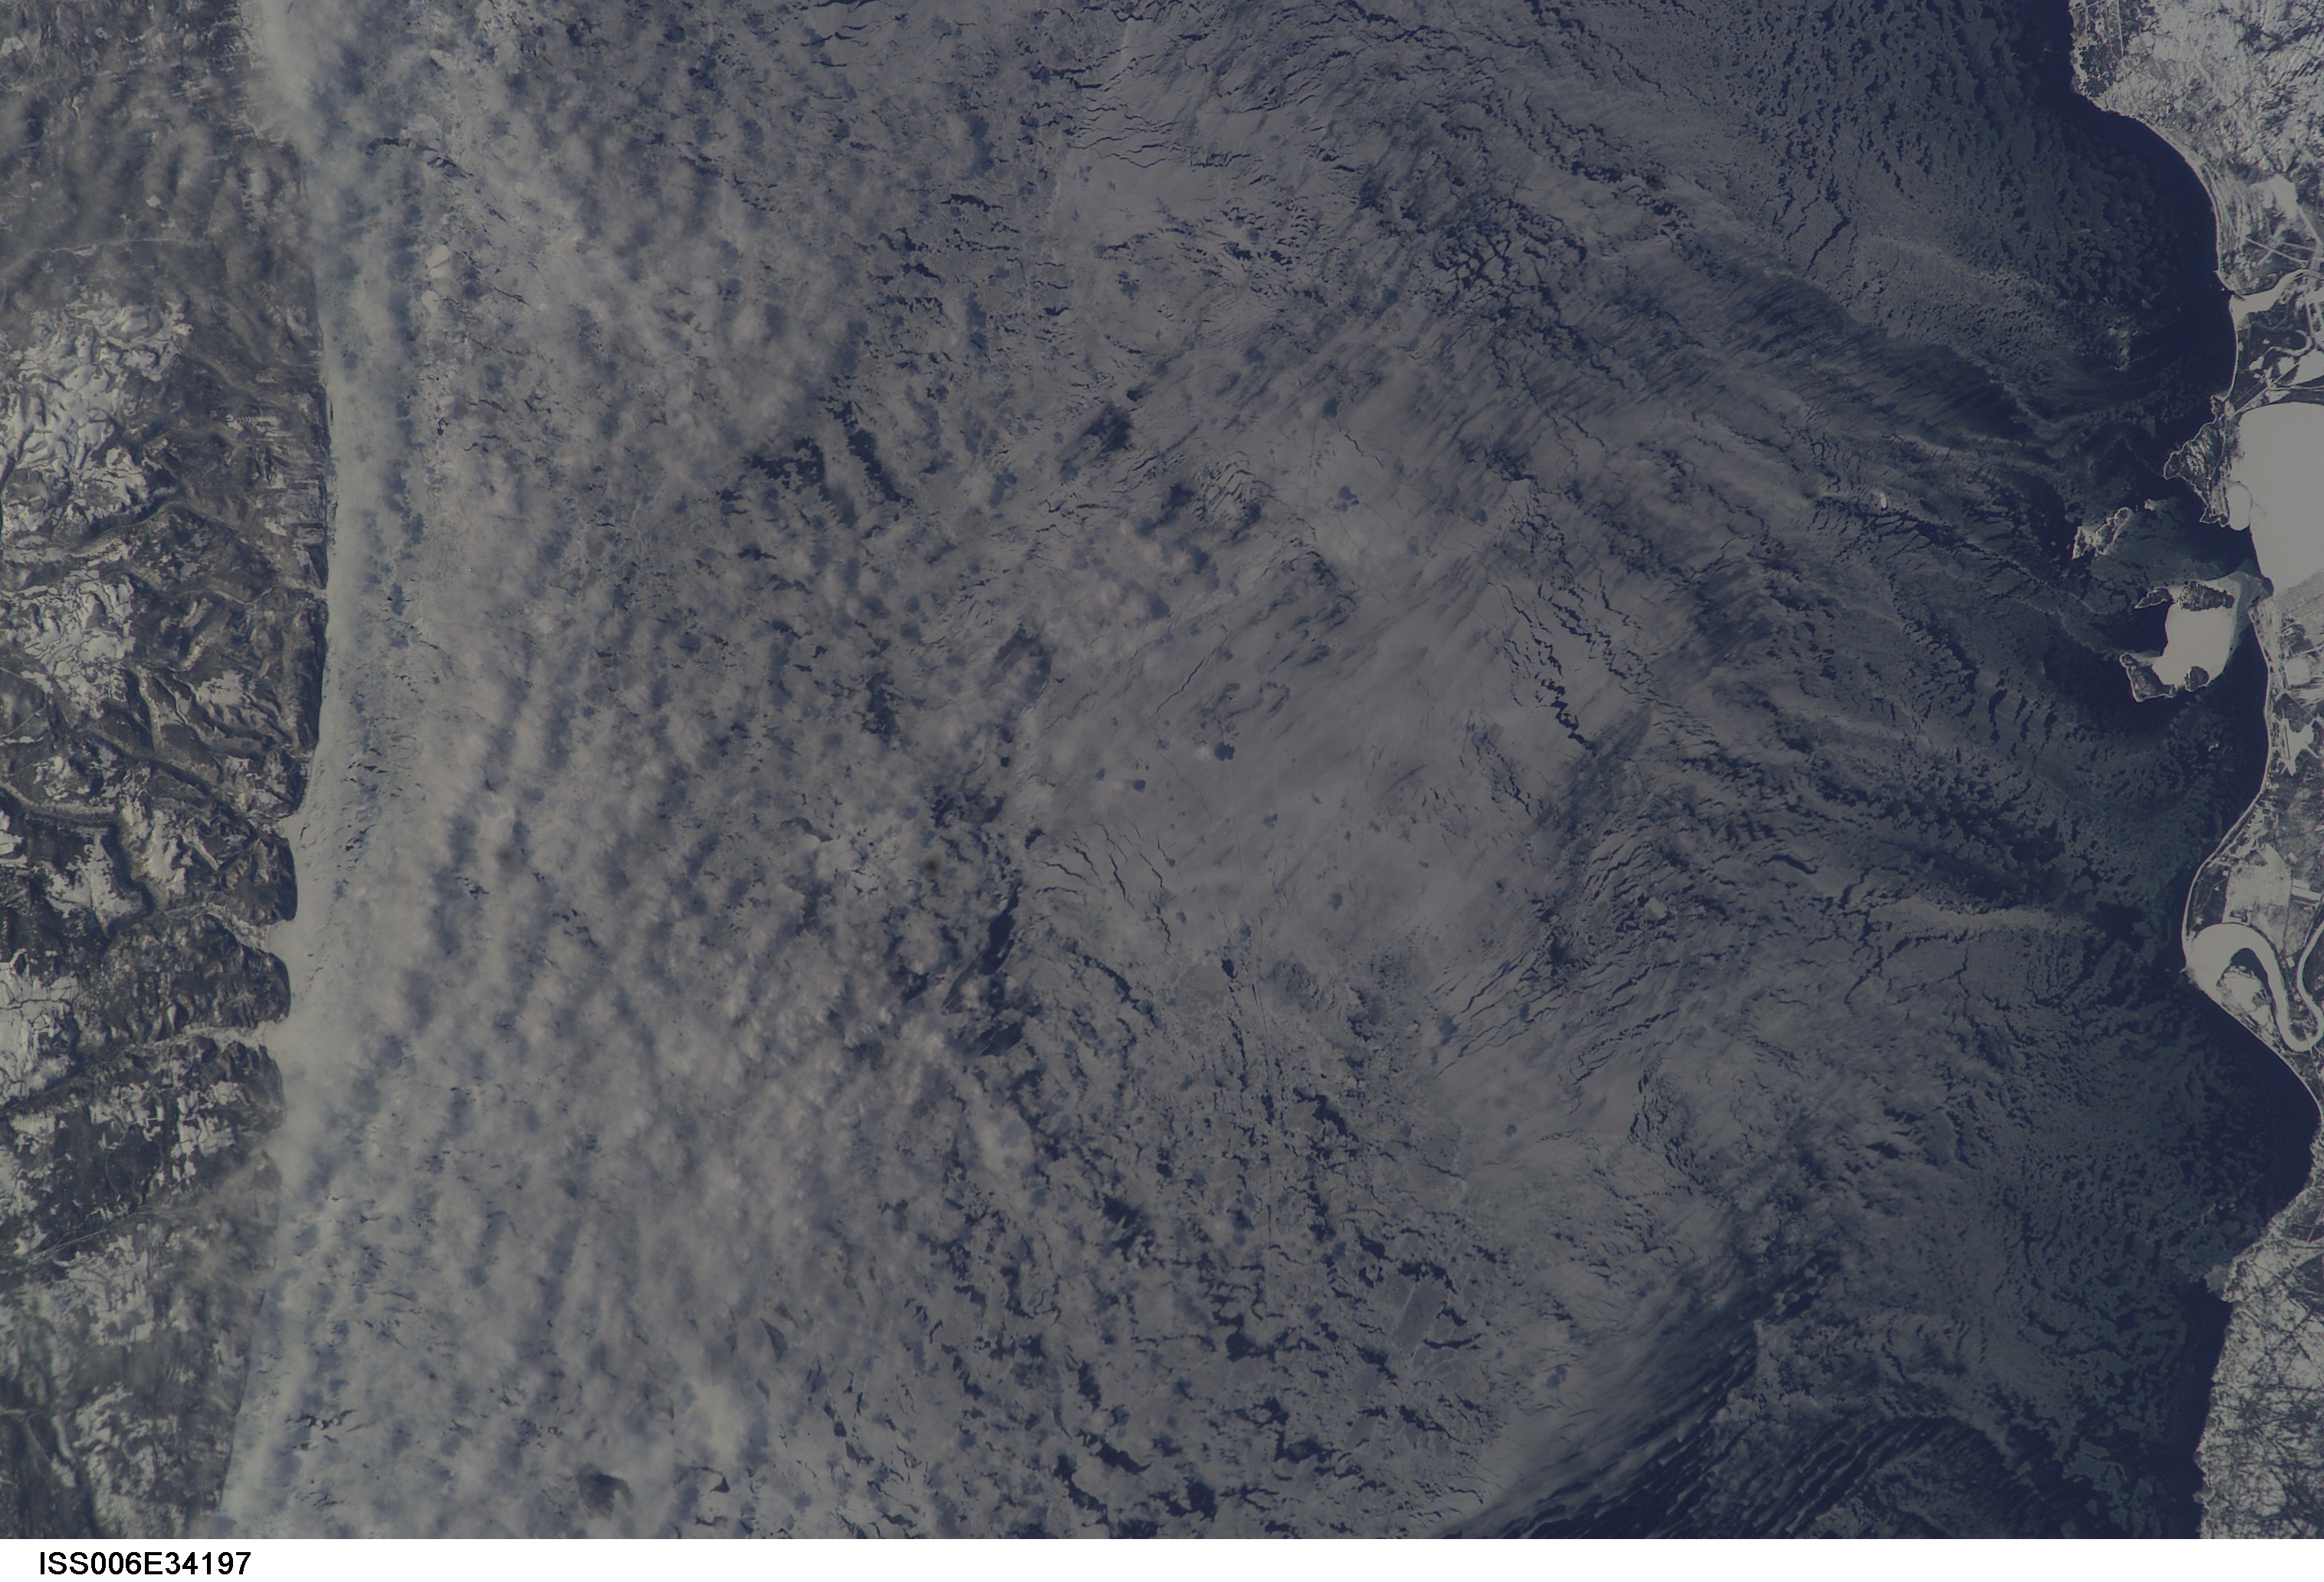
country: CANADA-Q
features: ST. LAWRENCE RIVER, ICE
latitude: 49.5
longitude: -66.0
